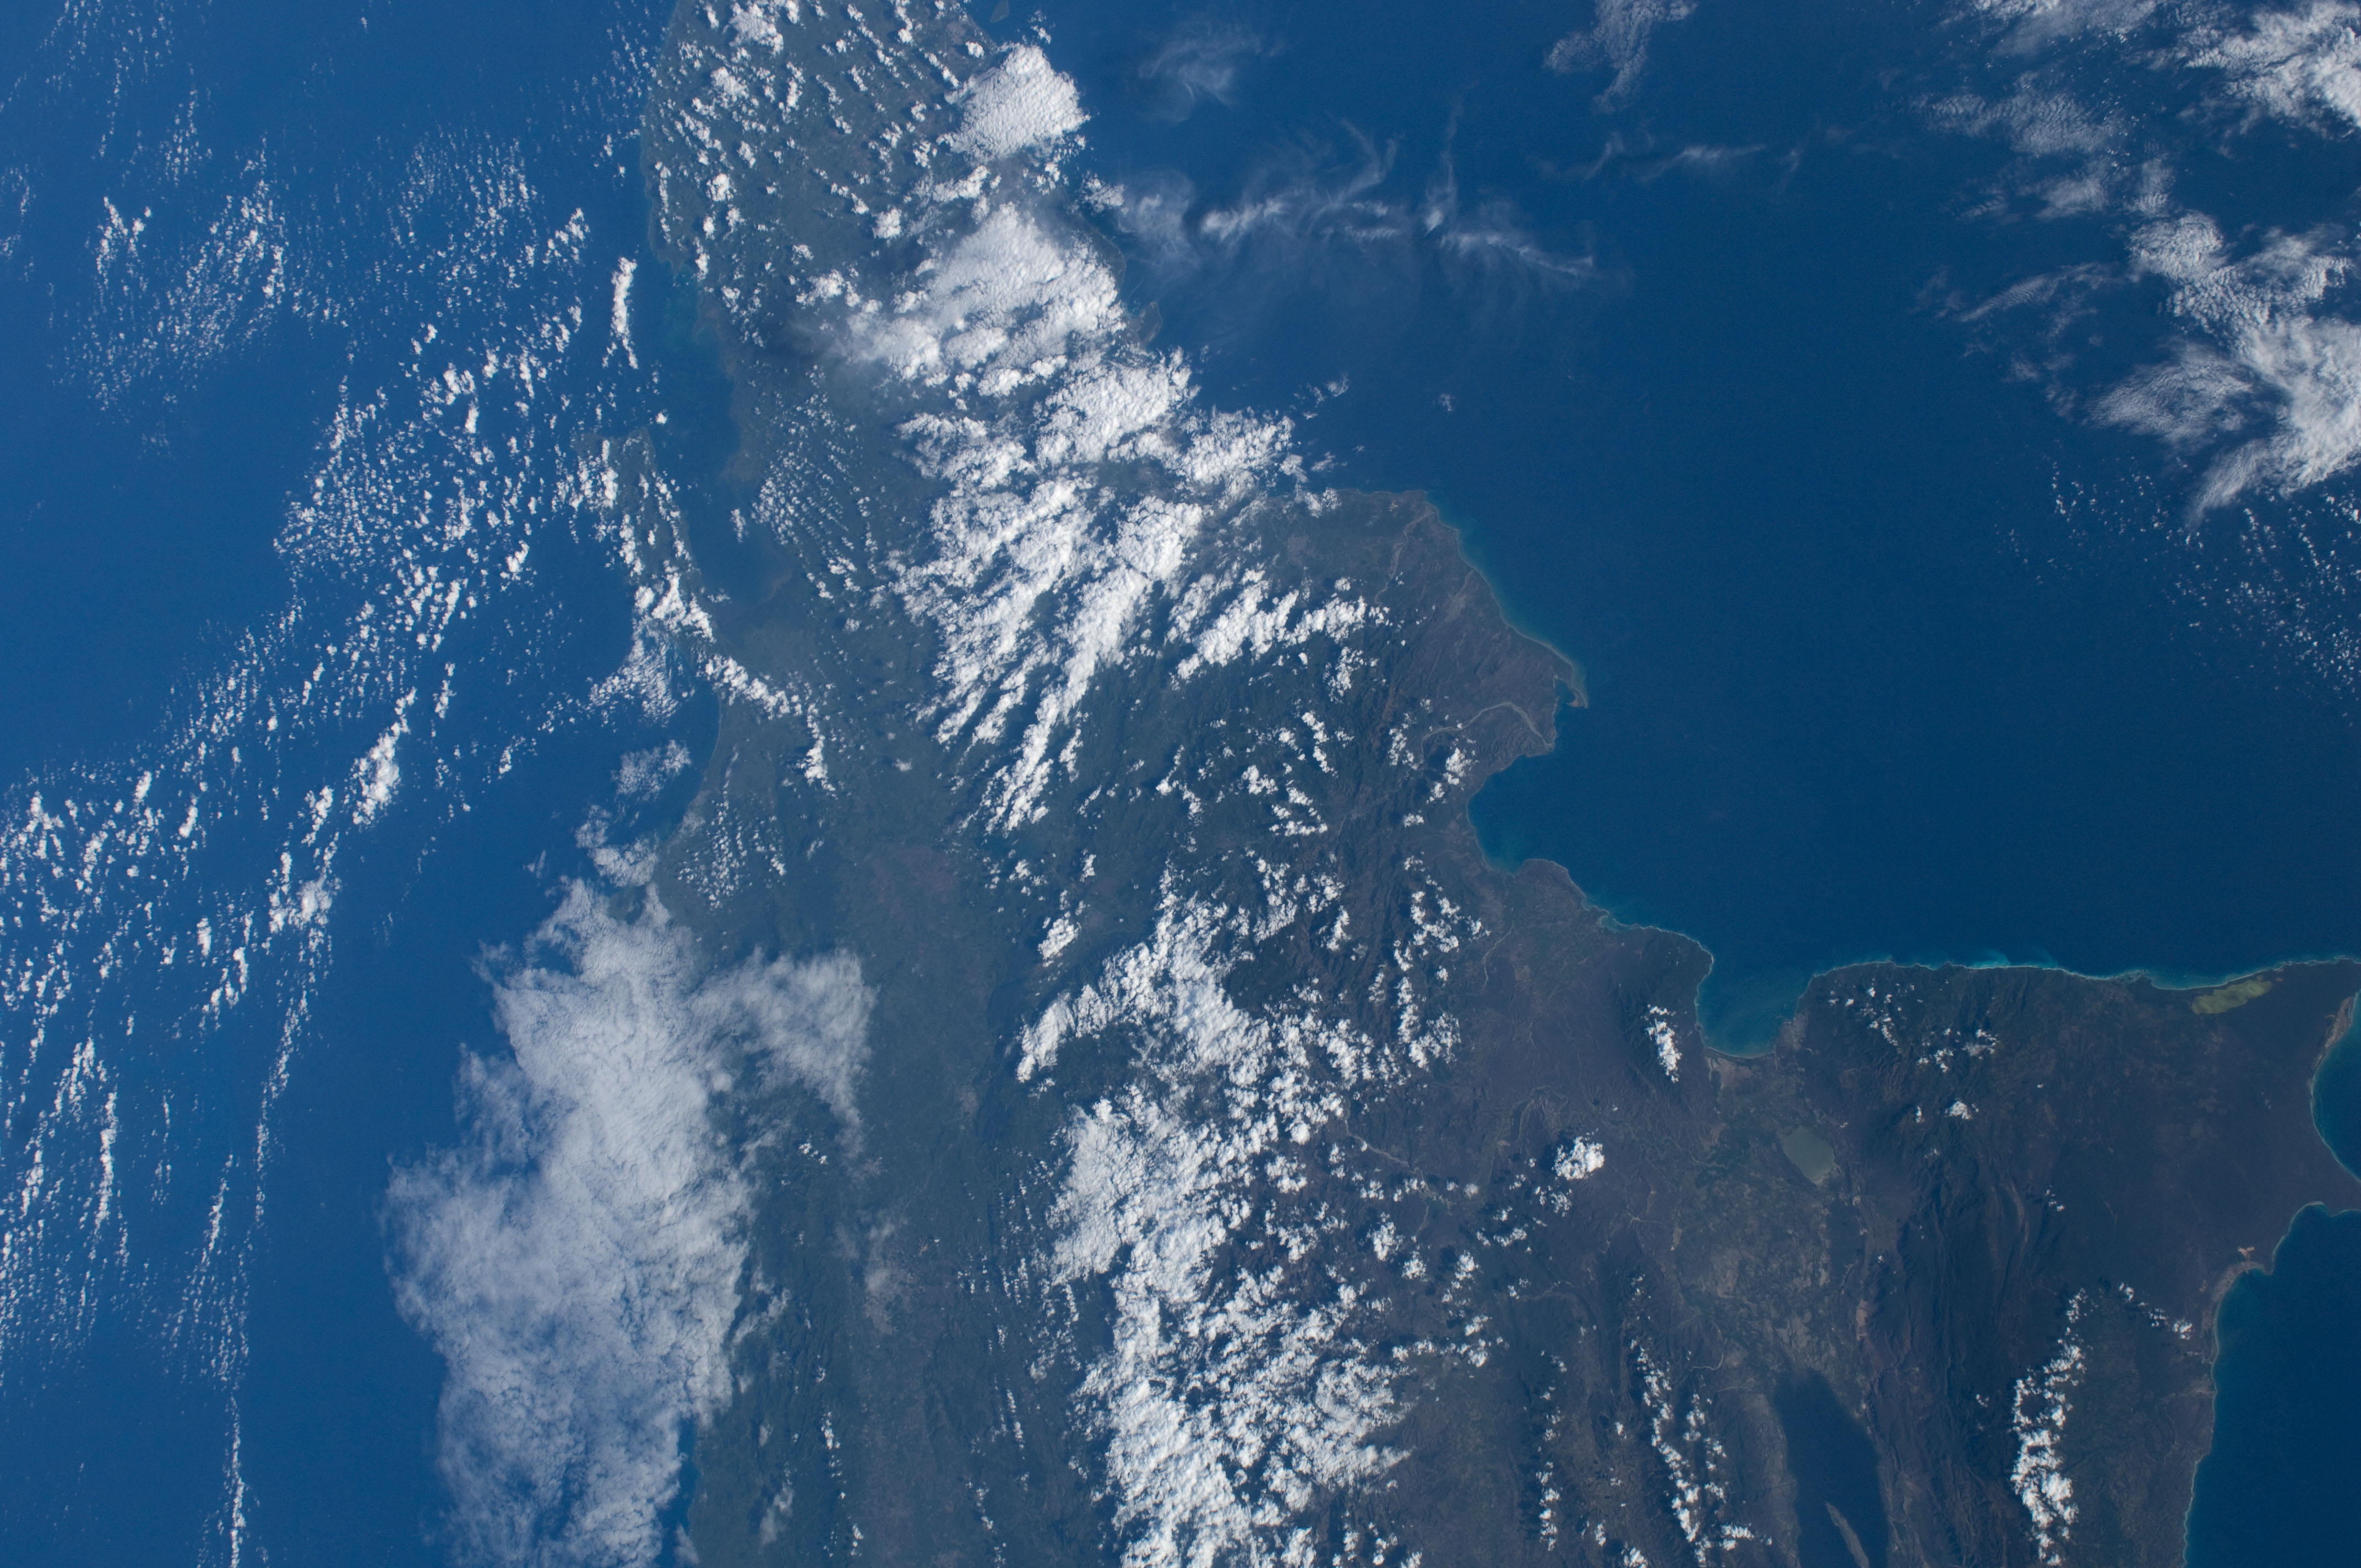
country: DOMINICAN REPUBLIC
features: CARIBBEAN S., L. ENRIQUILLO
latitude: 18.5
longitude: -71.0
